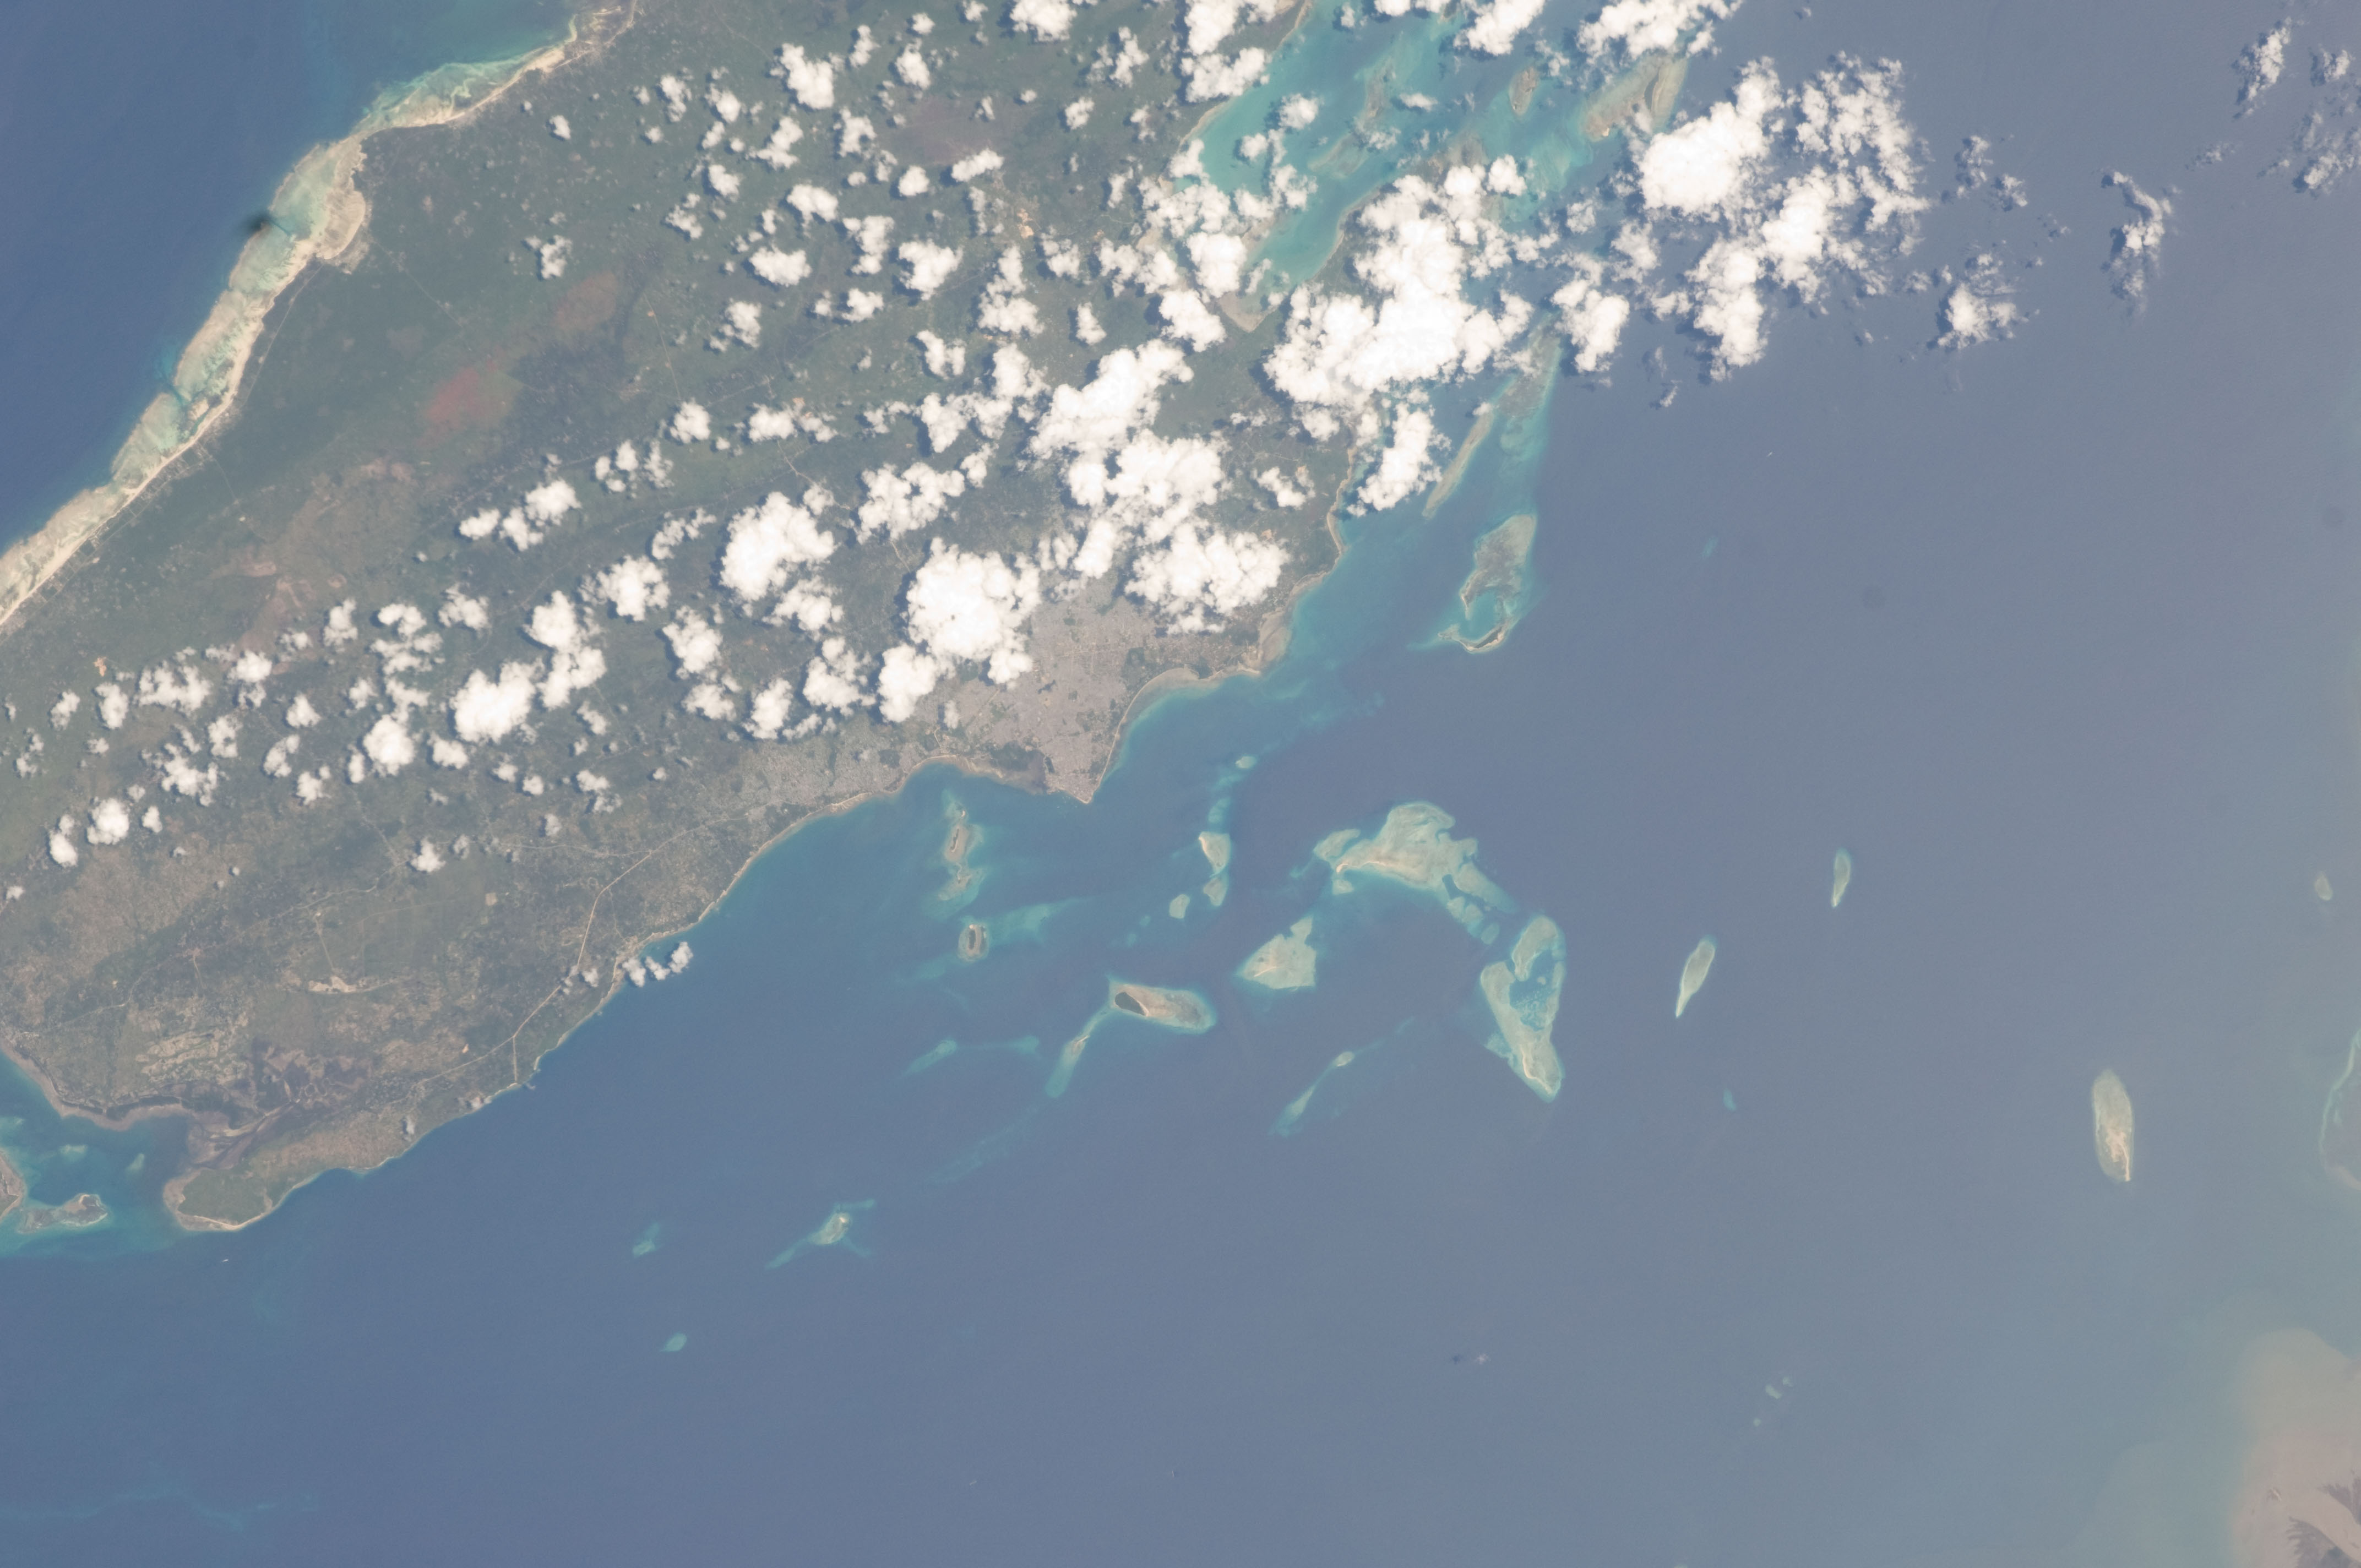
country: TANZANIA
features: ZANZIBAR CHAN., N. ZANZIBAR I., REEFS, SHOALS, ZANZIBAR, GLINT
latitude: -6.2
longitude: 39.2
